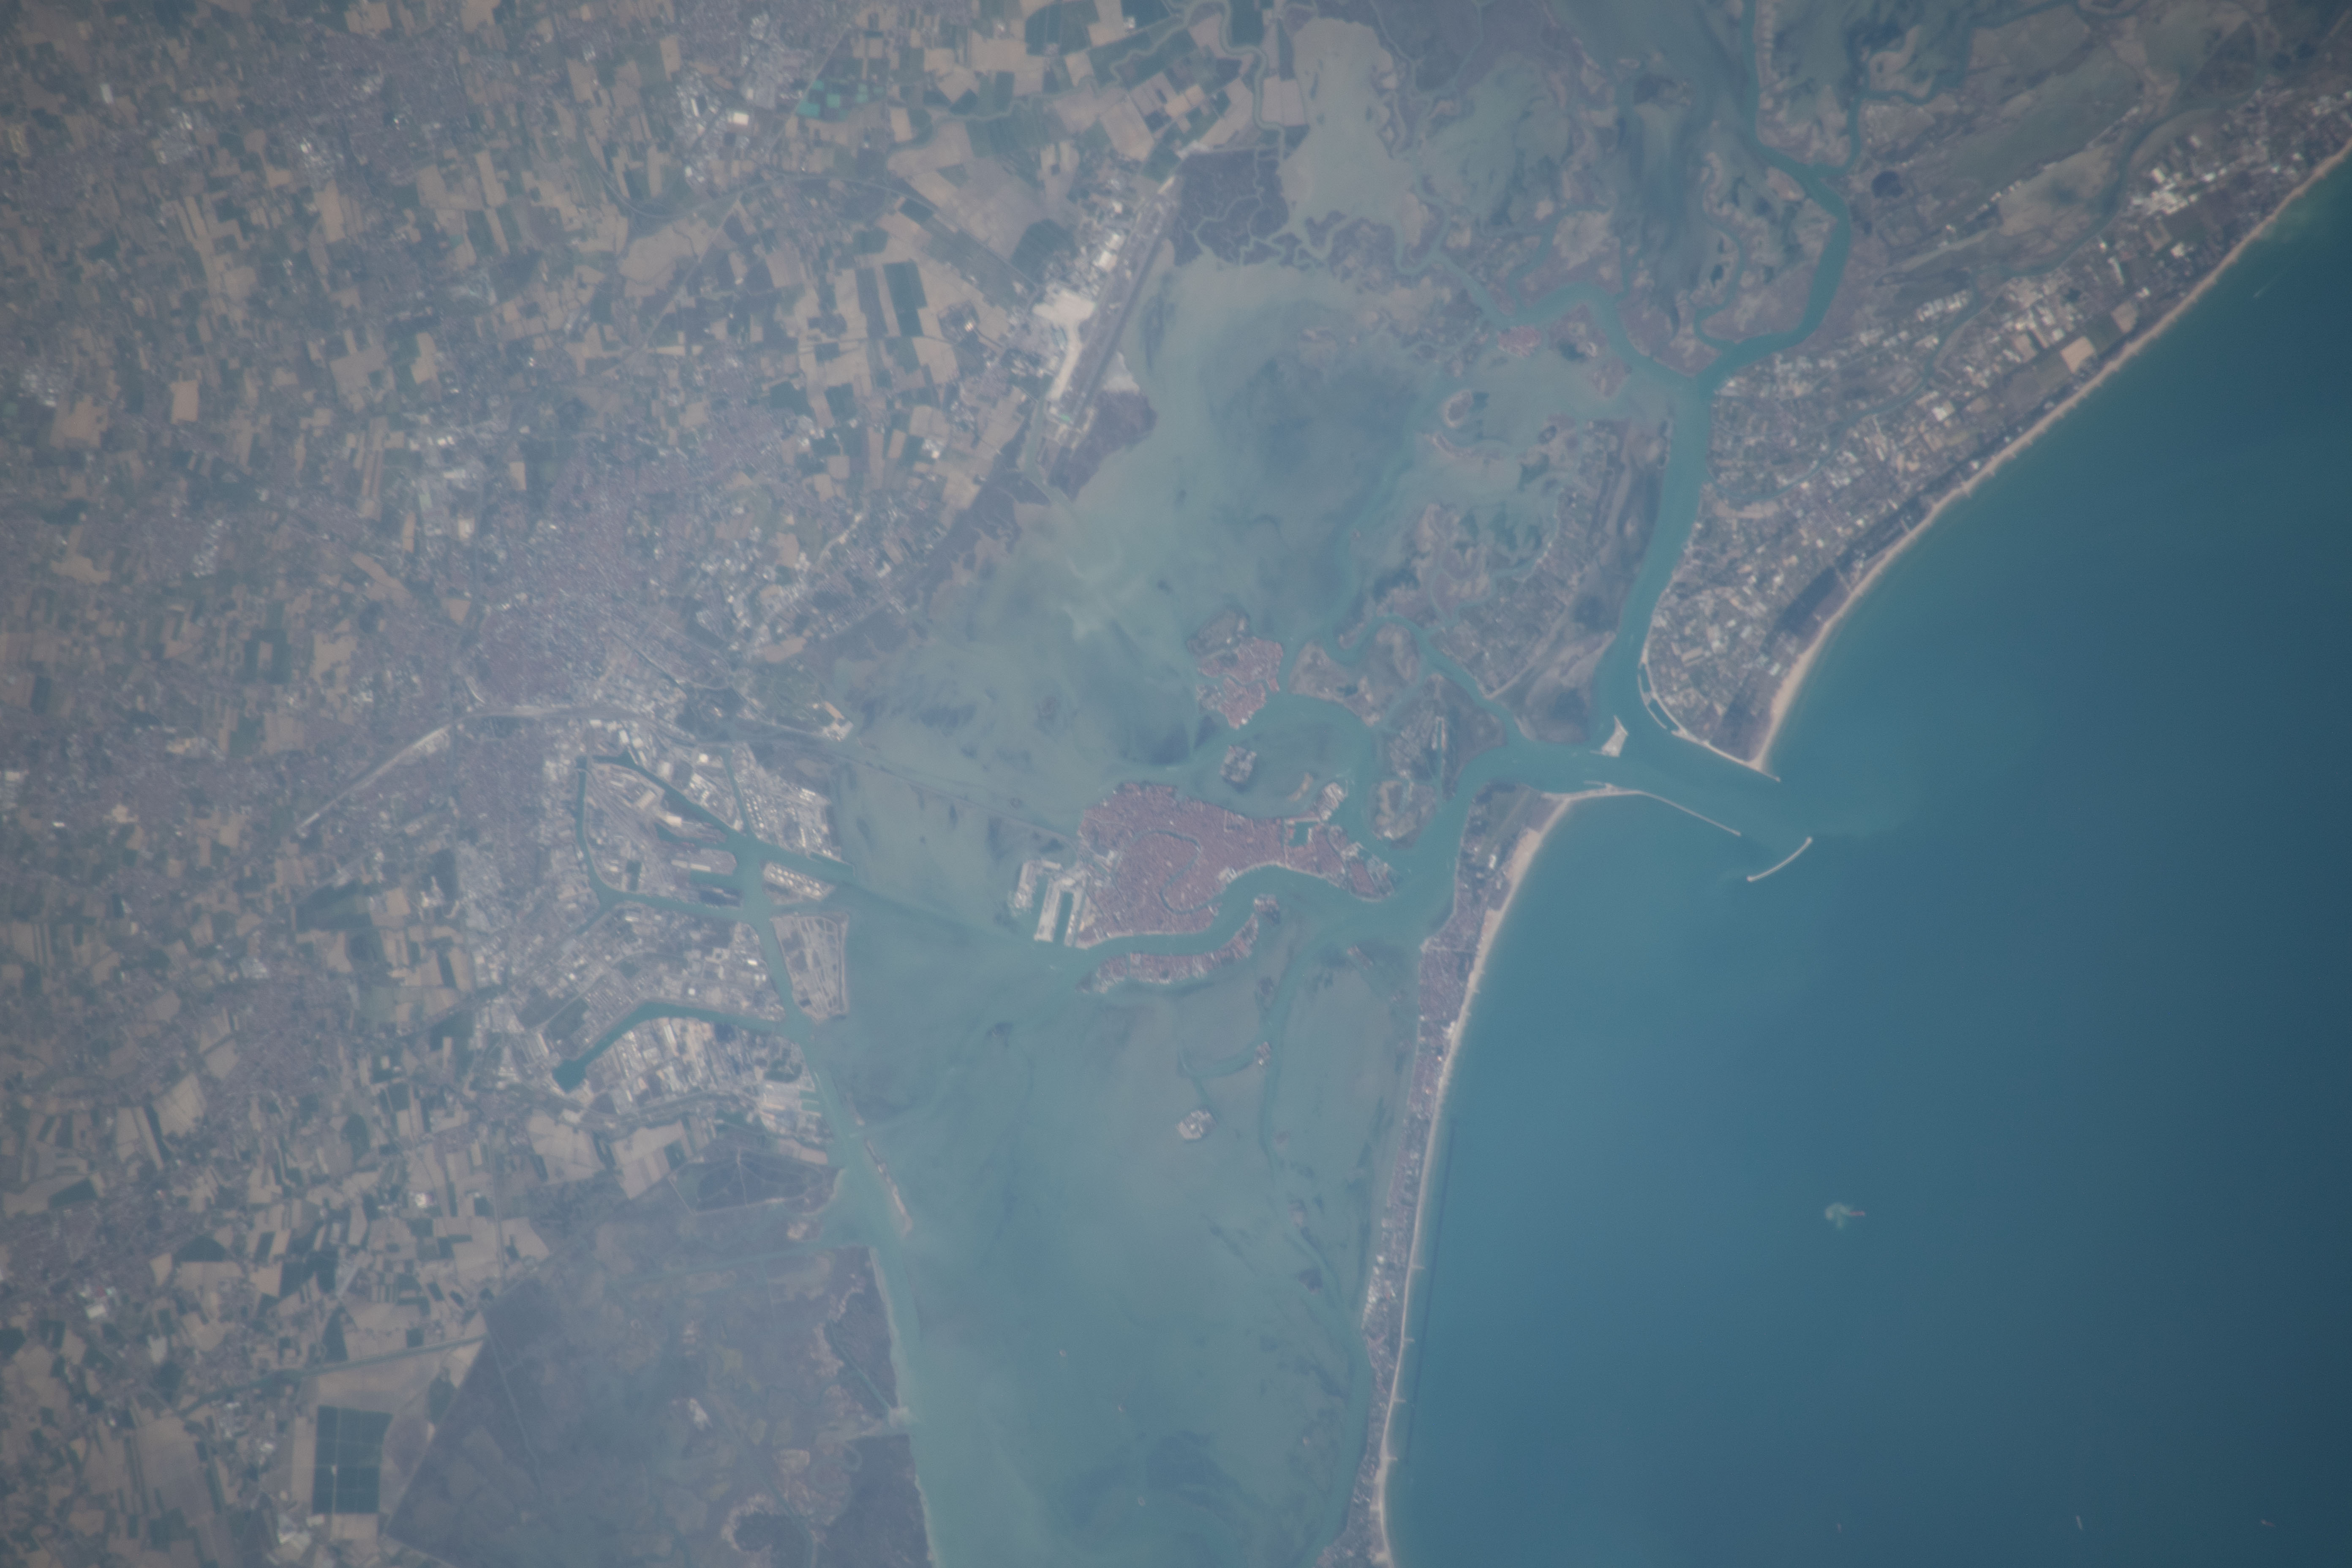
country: ITALY
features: VENICE, VENETIAN LAGOON, LIDO
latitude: 45.4
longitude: 12.3
